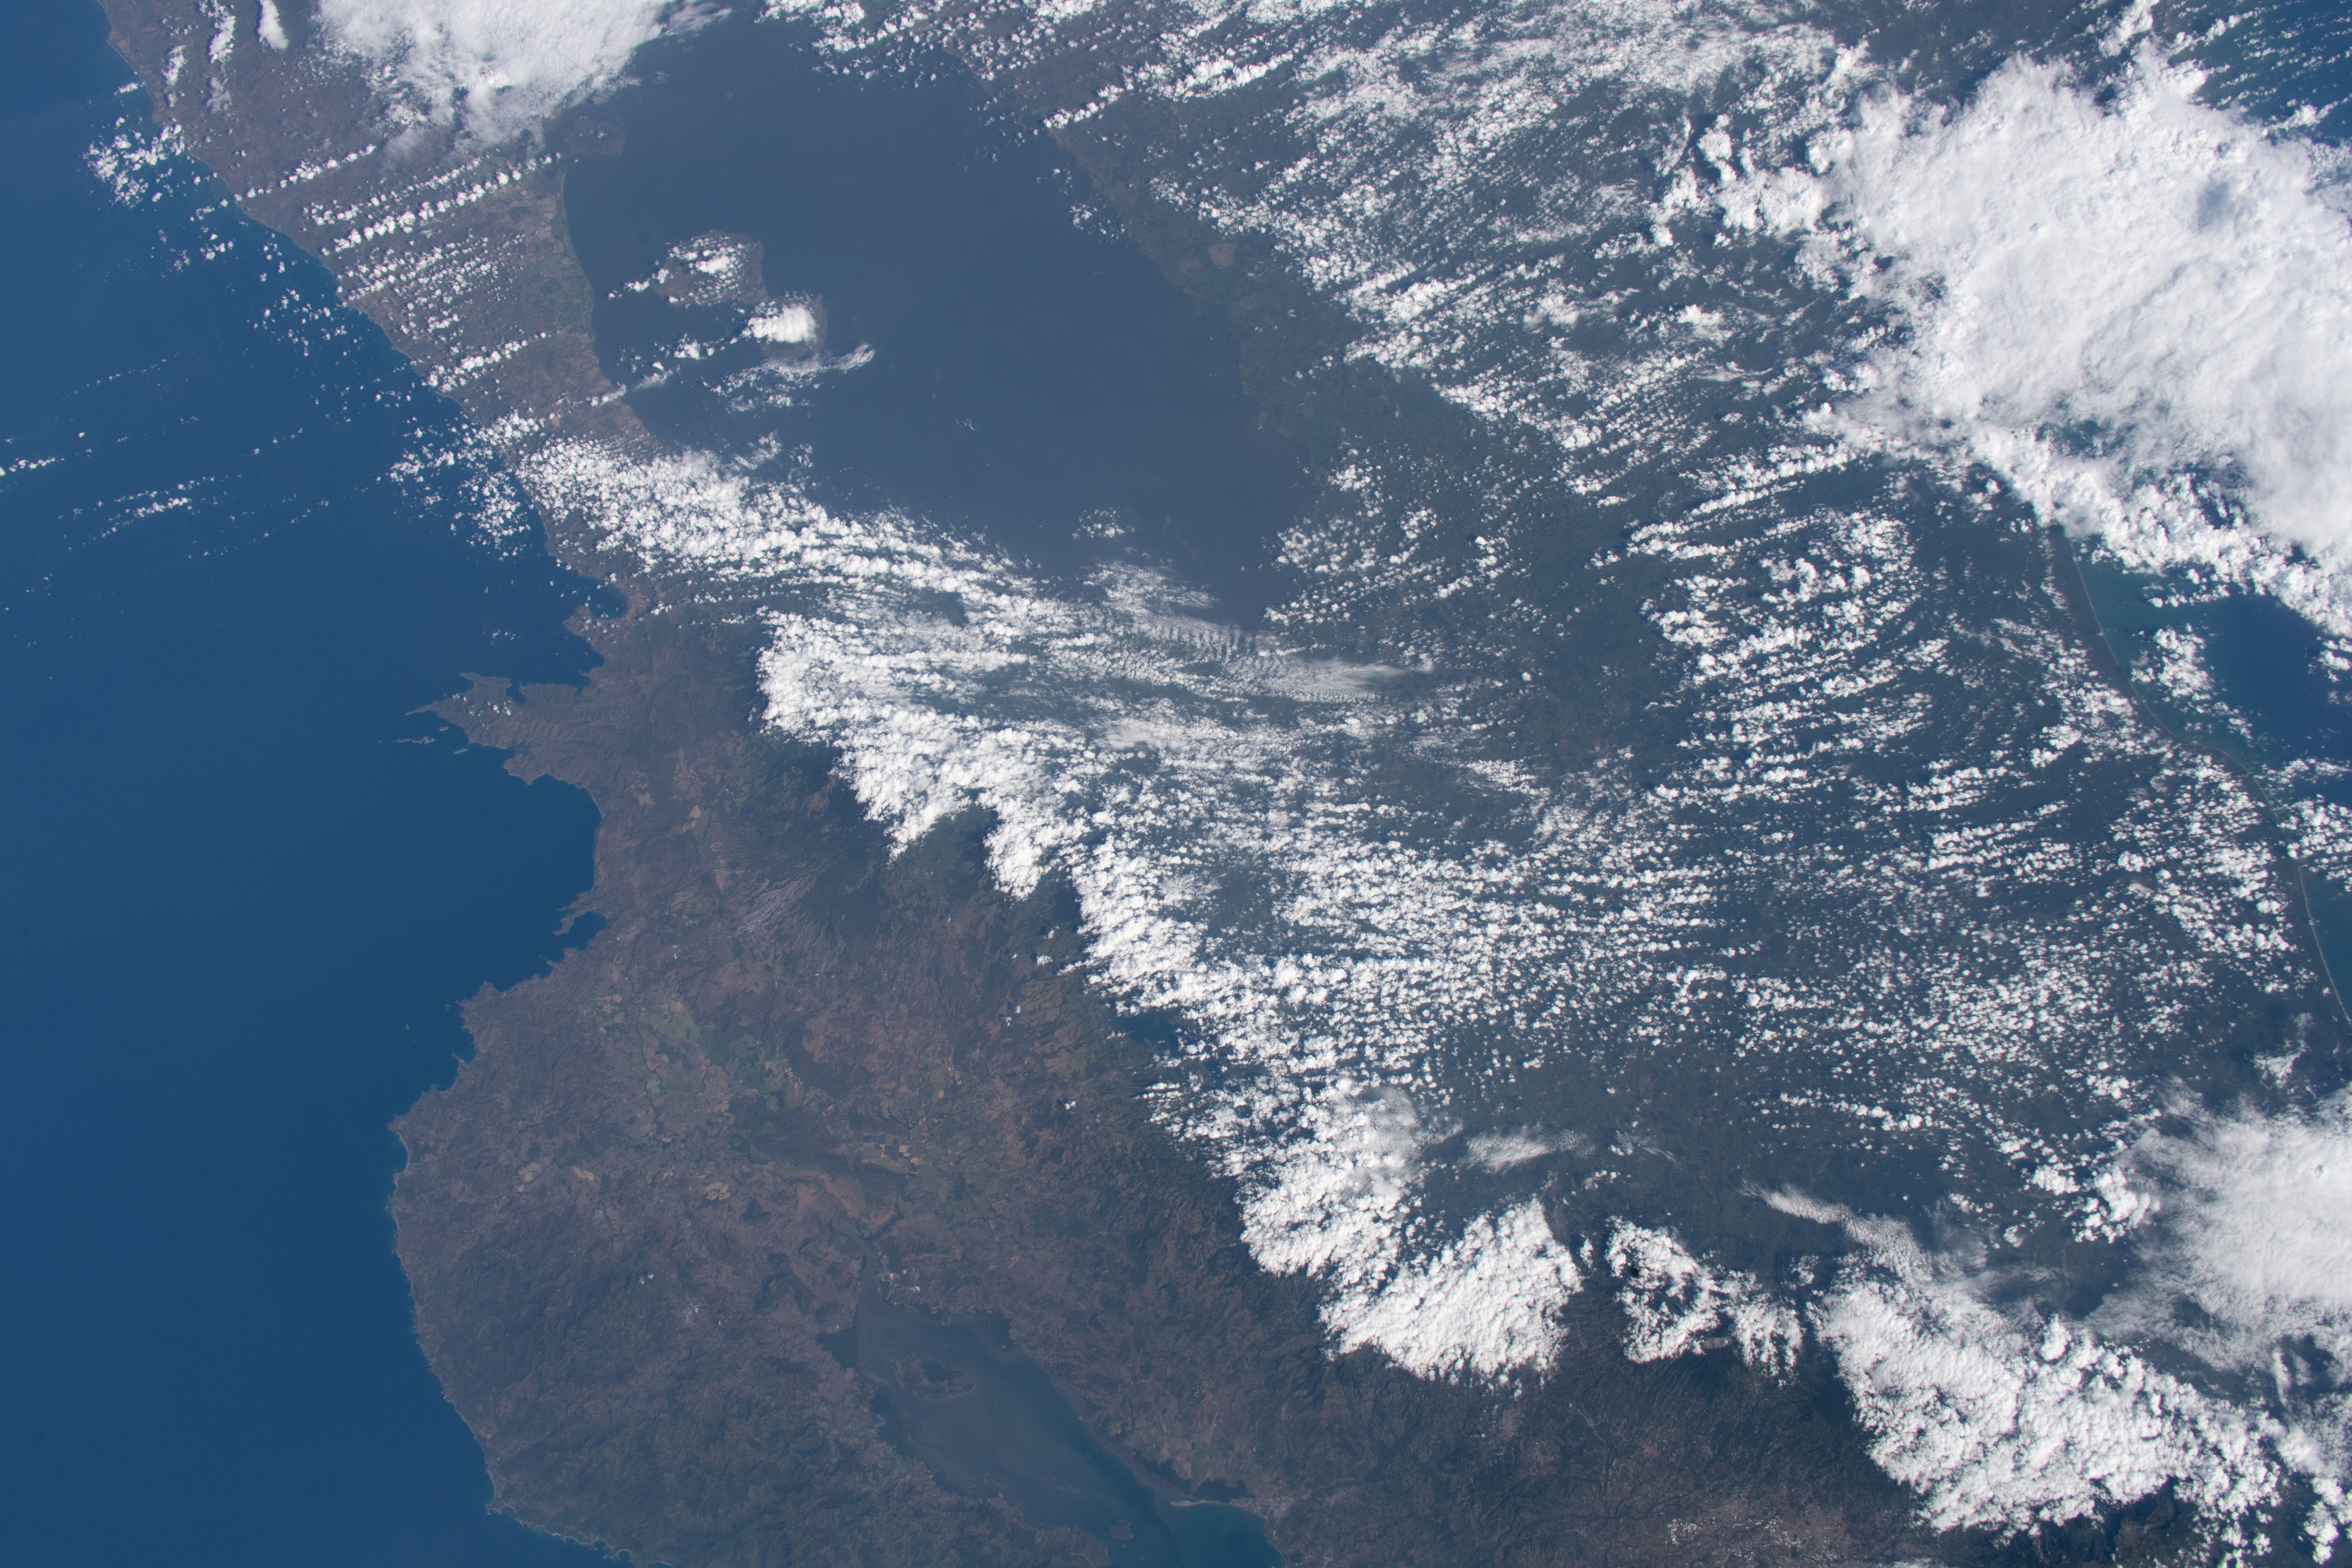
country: COSTA RICA
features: GUANACASTE MOUNTAINS, VOLCAN TENORIO, LAKE NICARAGUA, VOLCAN CONCEPCION, VOLCAN MADERAS, GULF OF PAPAGAYO
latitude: 11.0
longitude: -85.0
